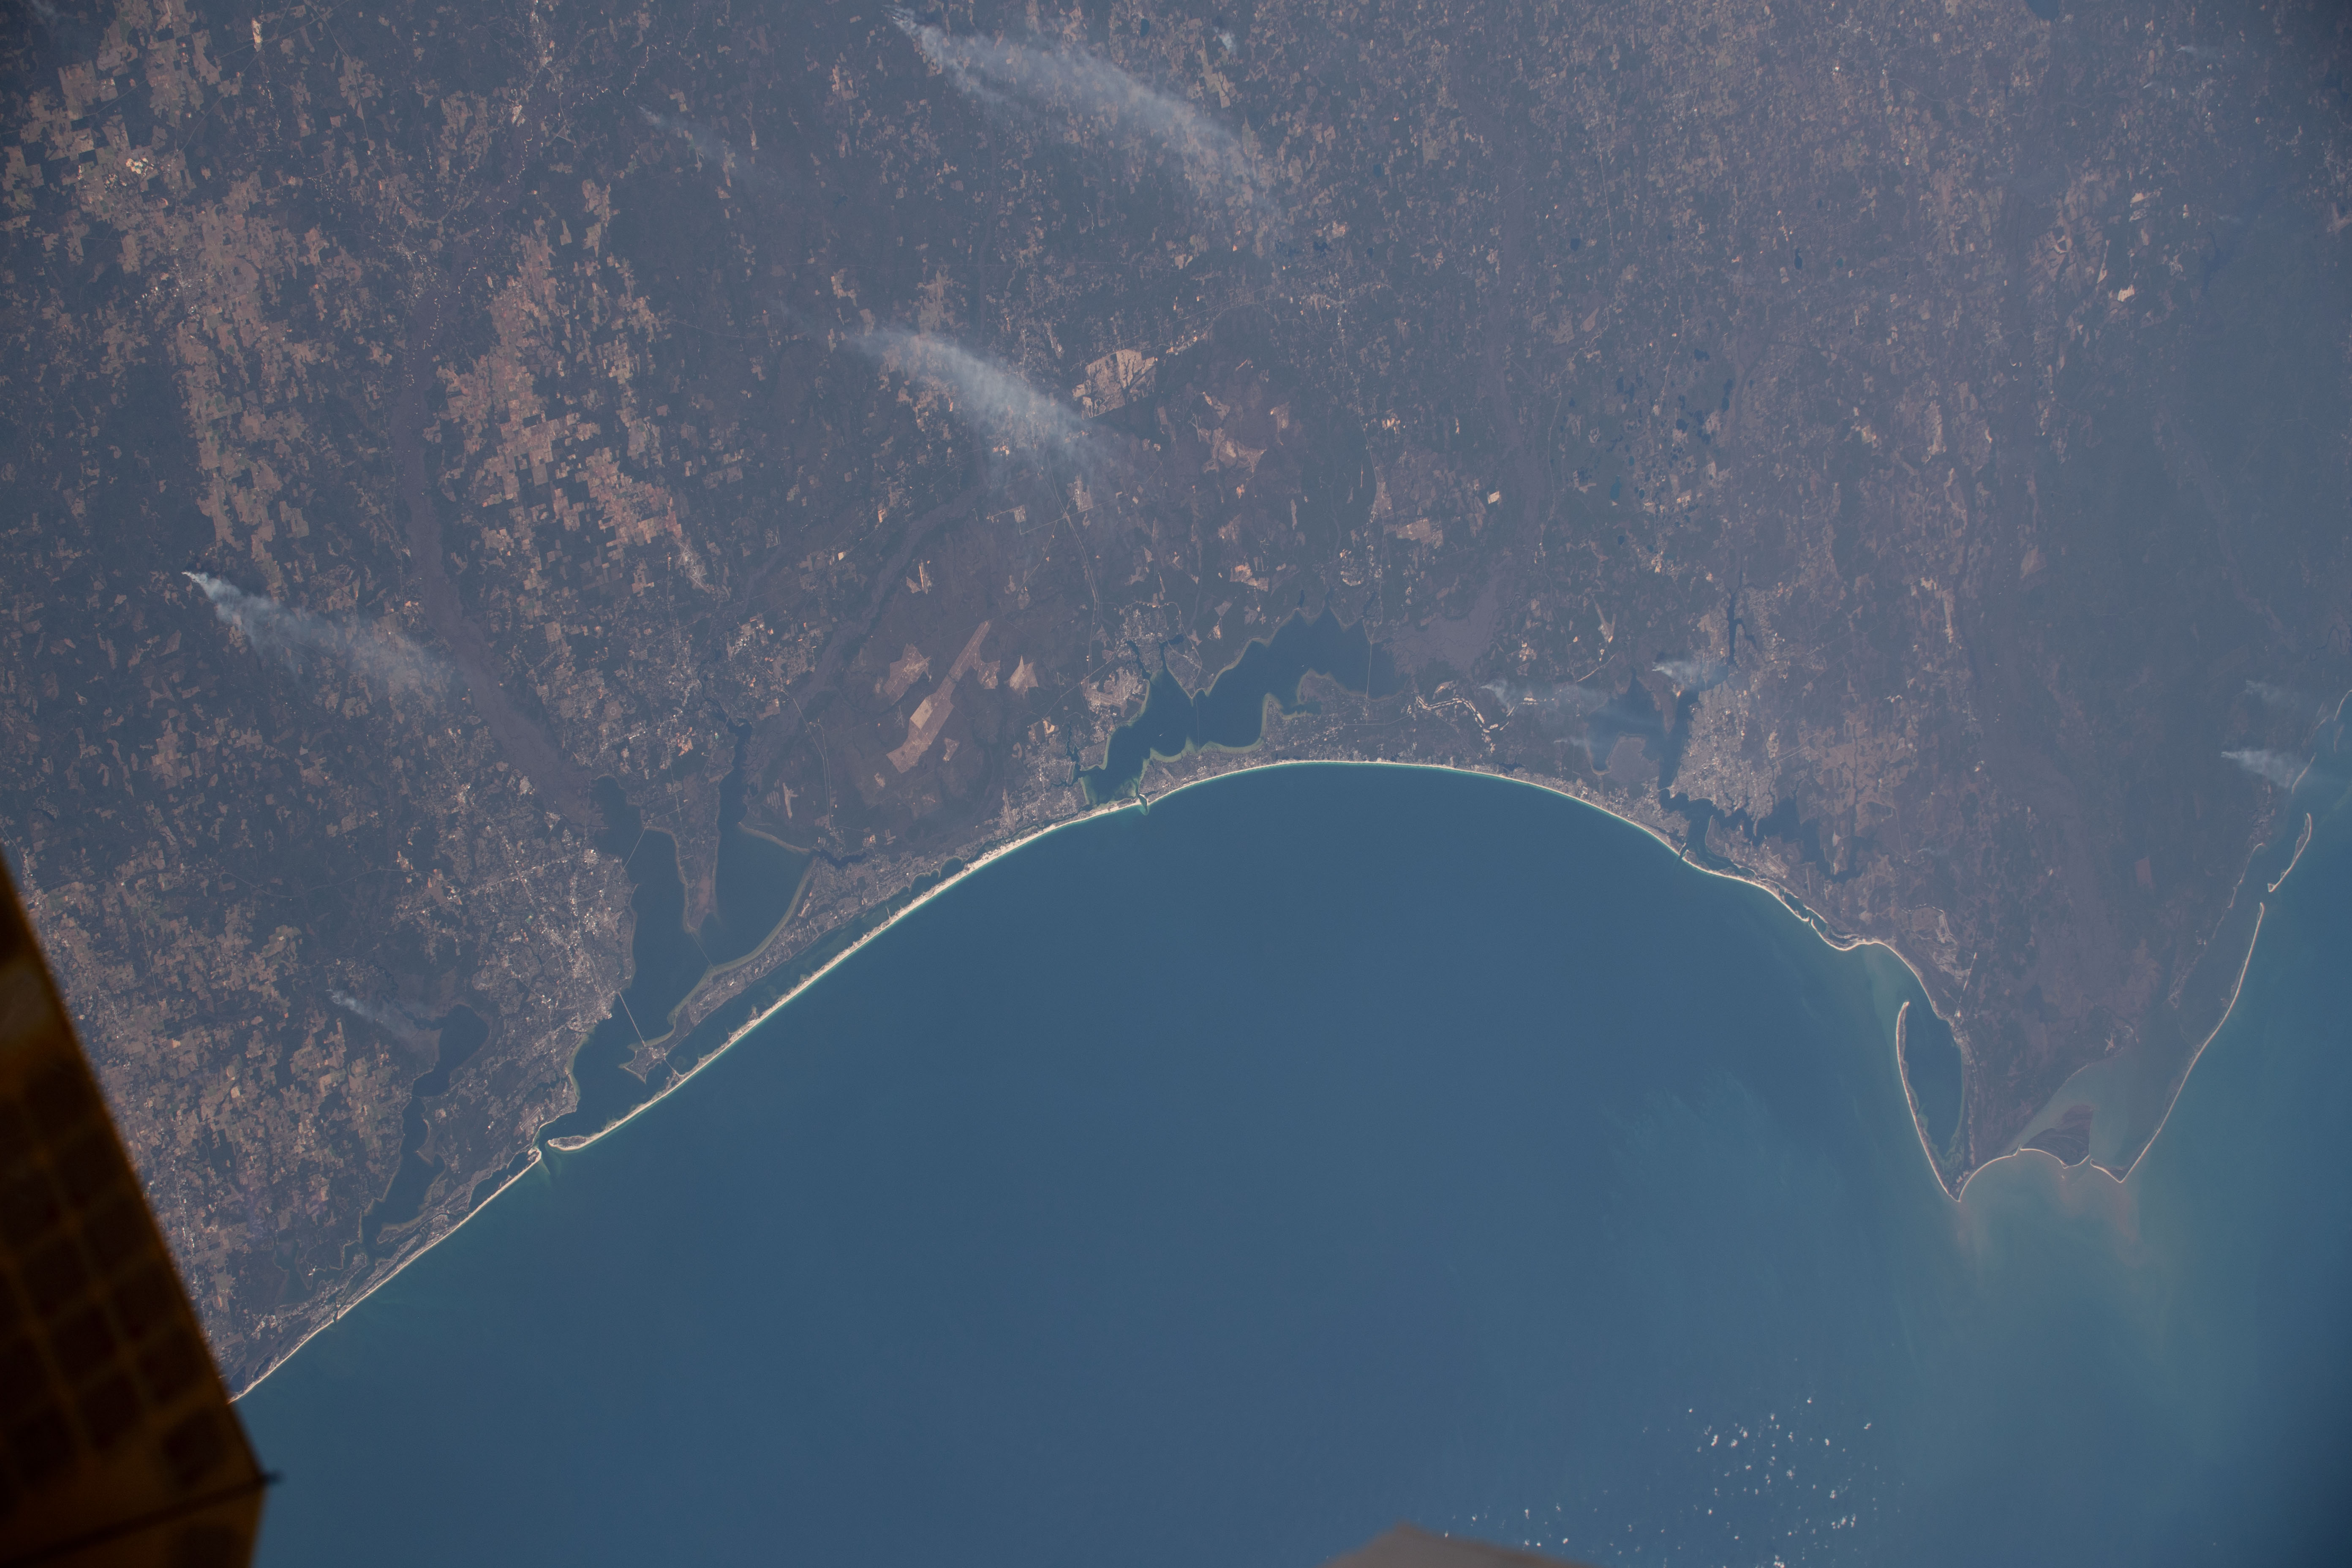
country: USA-FLORIDA
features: APALACHICOLA RIVER WILDLIFE AND ENVIRONMENTAL AREA, SAINT JOSEPH BAY, SAINT ANDREW BAY, APALACHICOLA BAY, CHOCTAWHATCHEE BAY, PENSACOLA BAY
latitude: 30.4
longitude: -86.2
